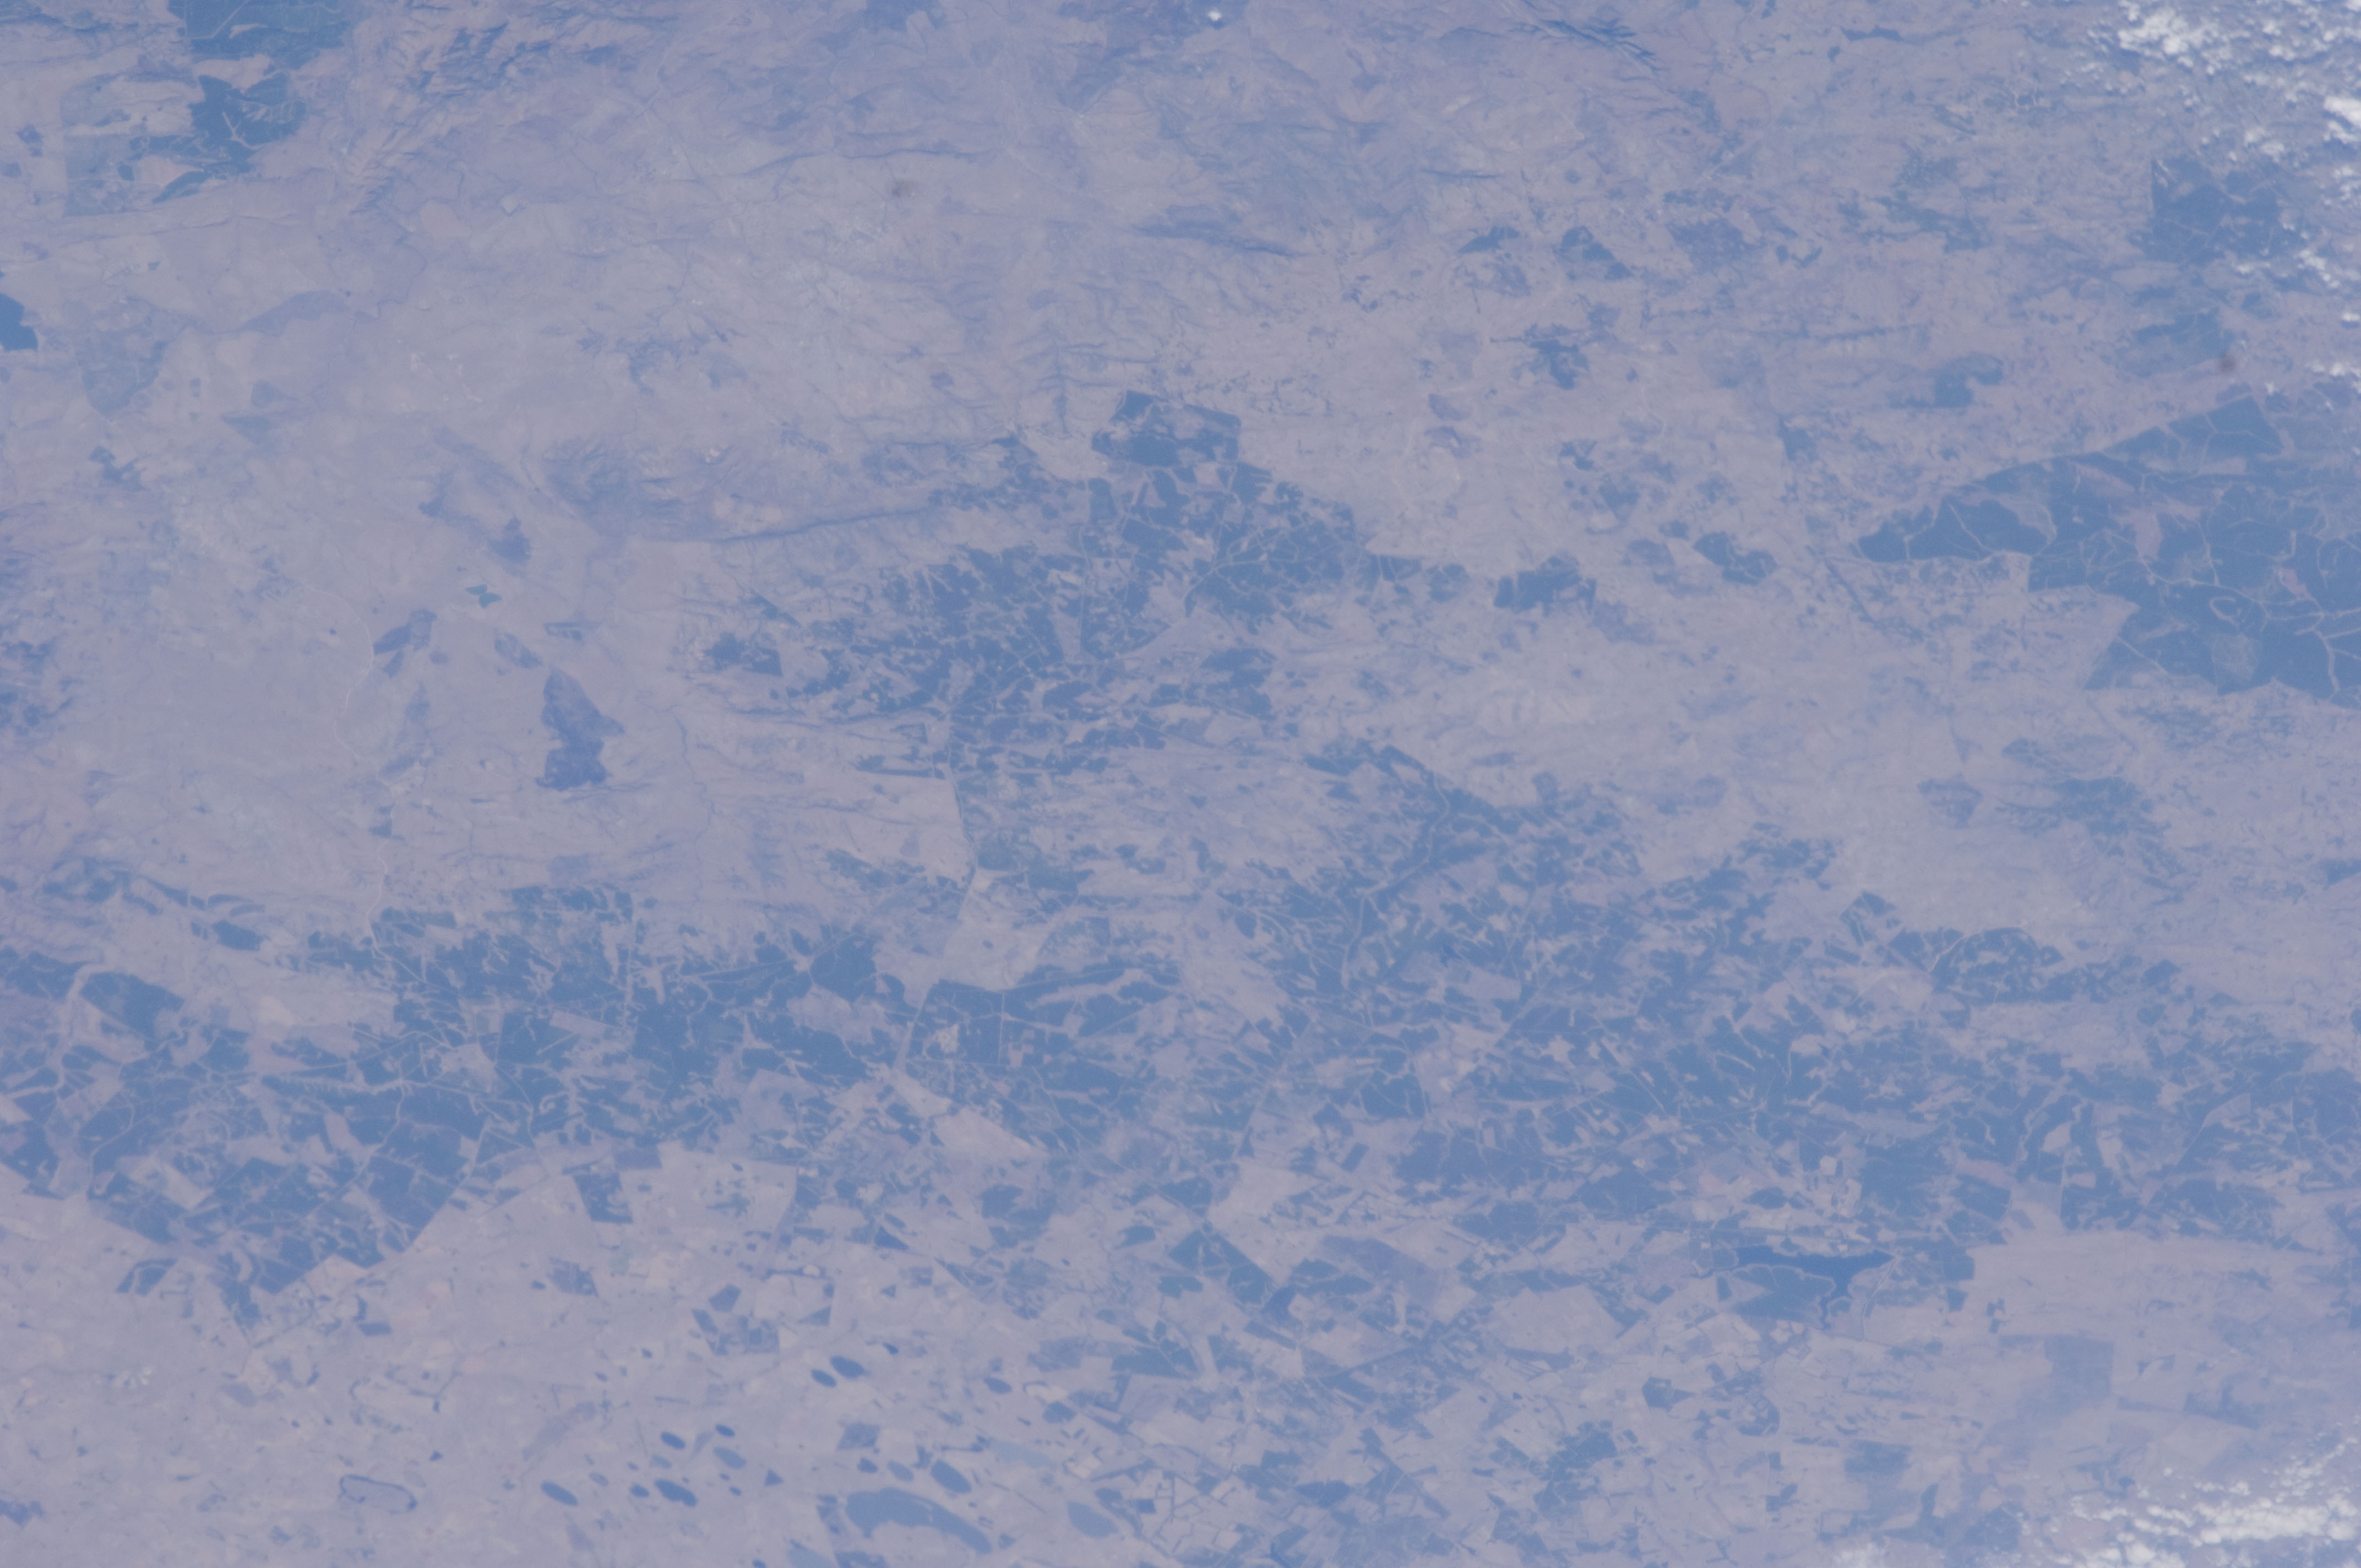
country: REPUBLIC SOUTH AFRICA
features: KOMATI R. VALLEY, TIMBER
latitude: -26.3
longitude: 30.7
